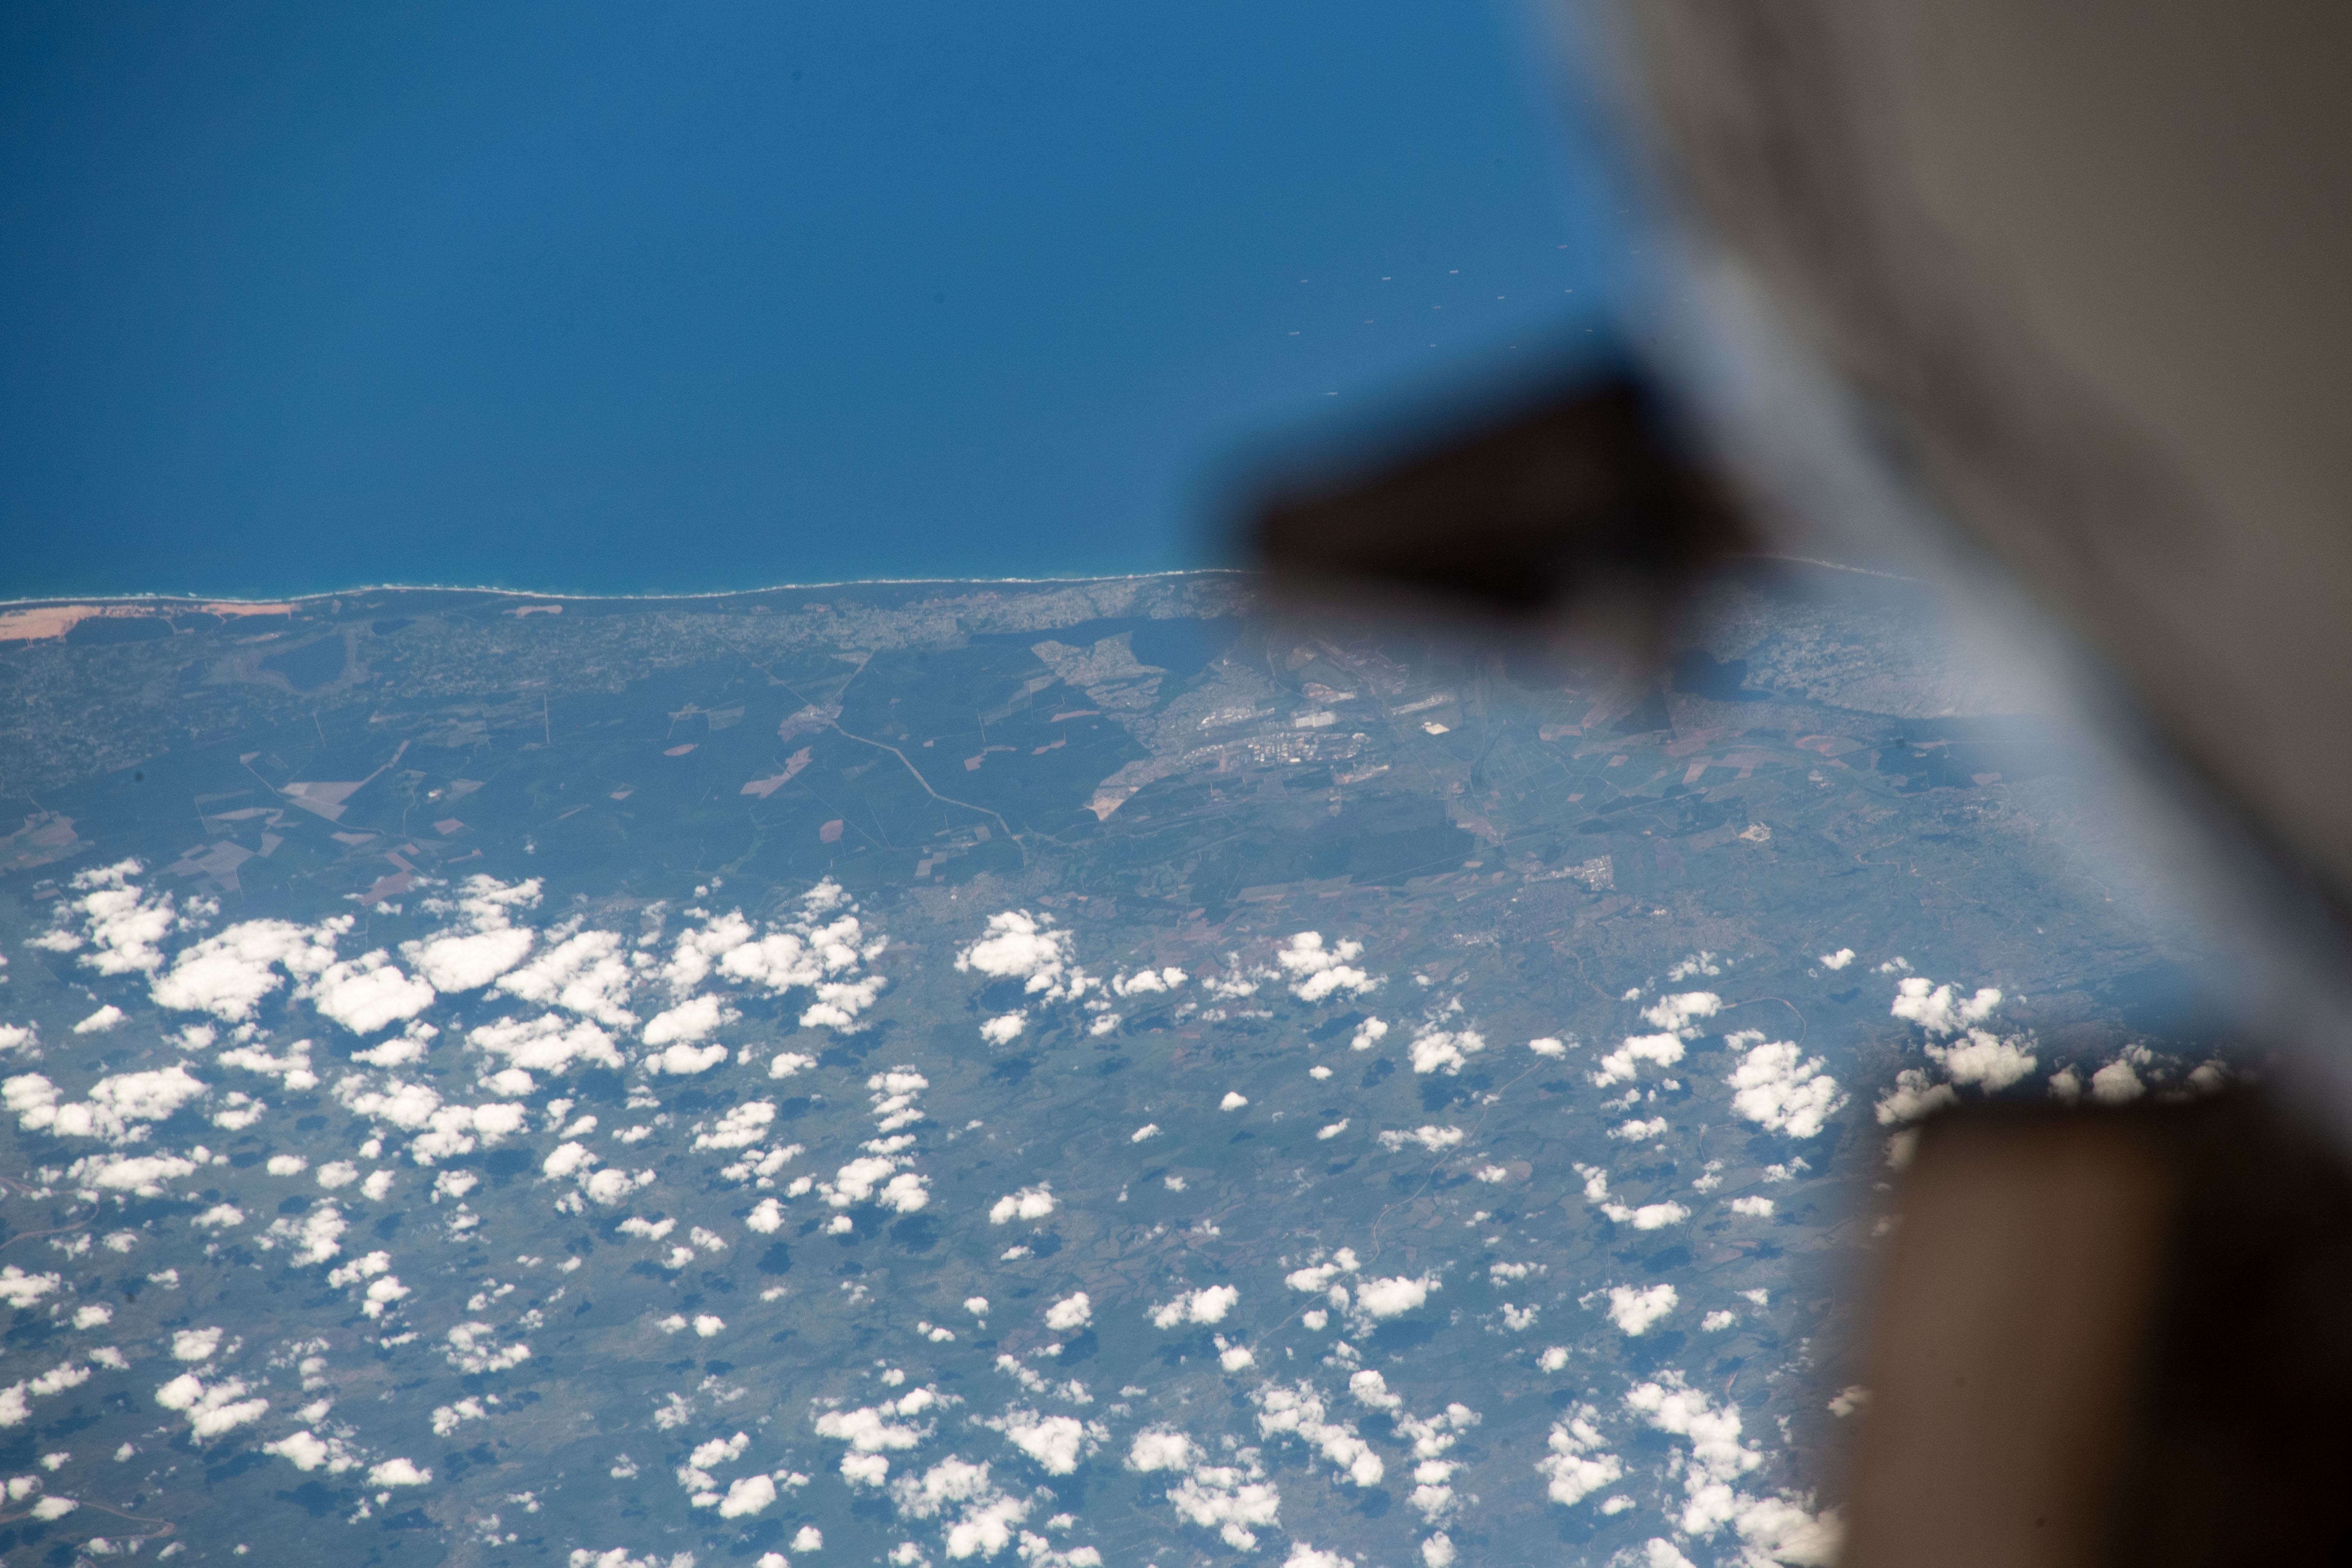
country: REPUBLIC SOUTH AFRICA
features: RICHARDS BAY
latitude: -28.7
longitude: 32.0
